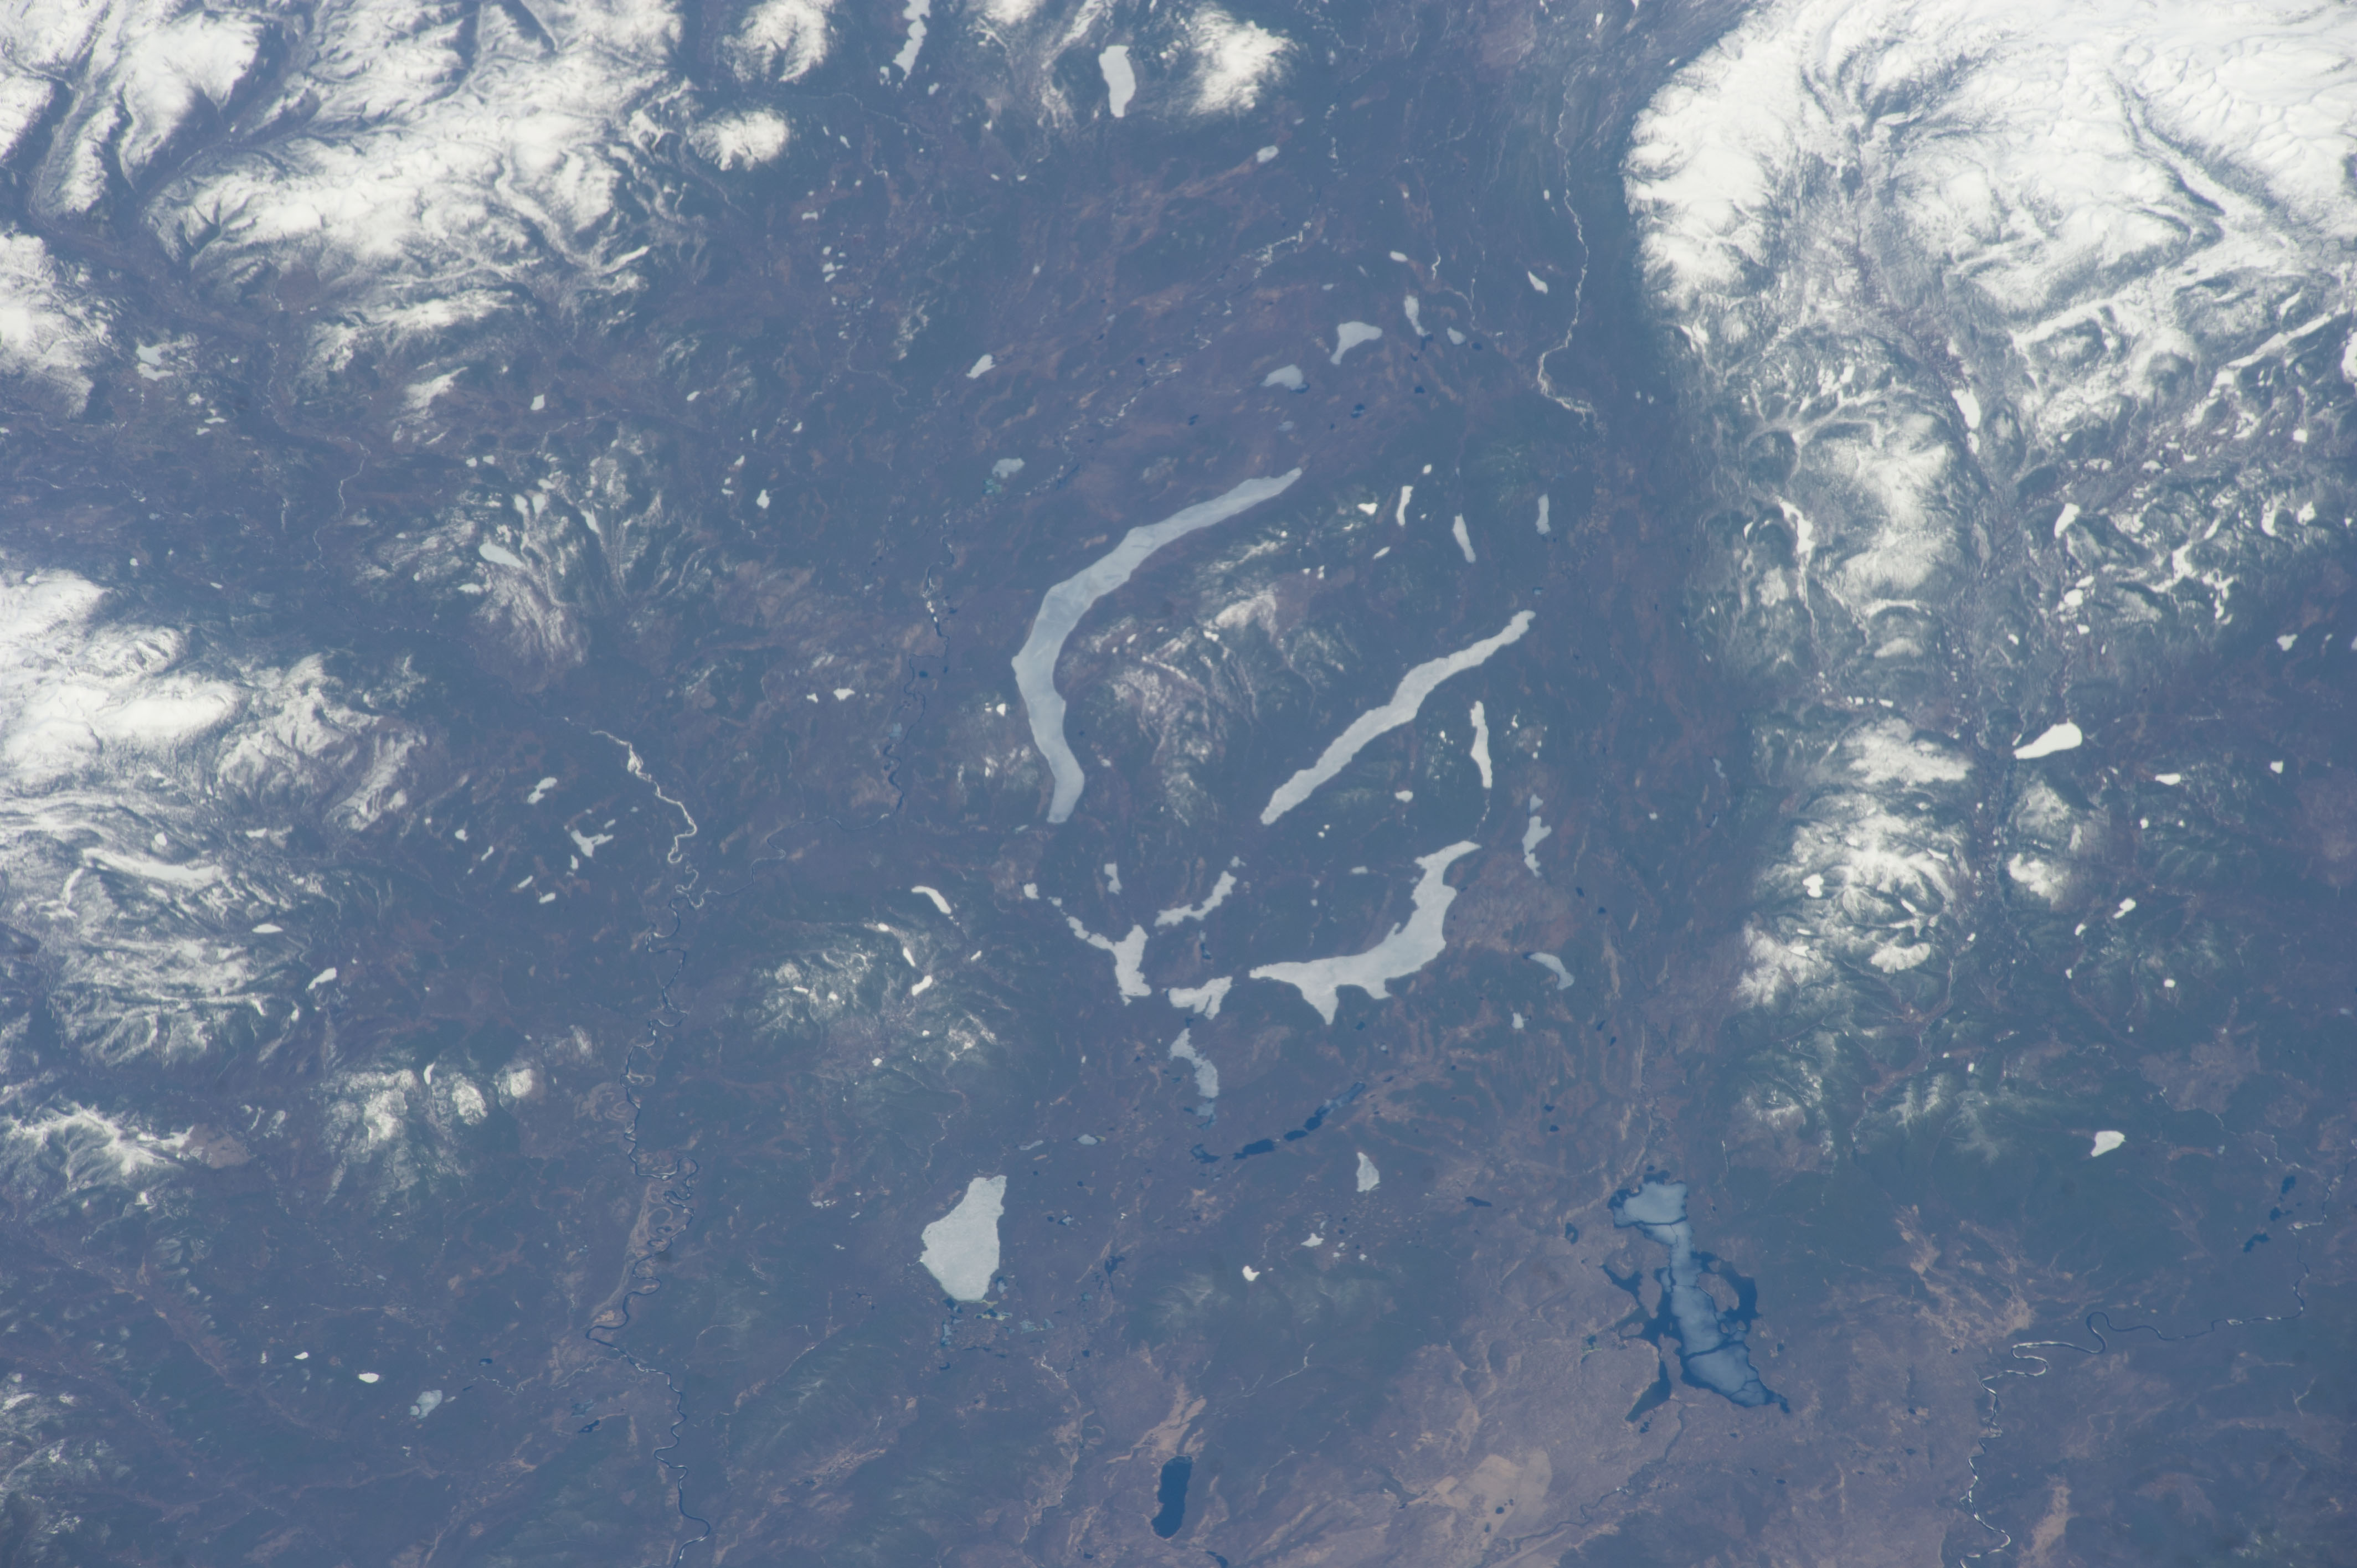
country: RUSSIAN_FEDERATION
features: EASTERN SAYAN MOUNTAINS, AZAS LAKE, NOYAN-KHOL' LAKE, KADYSH LAKE, MANY-KHOL' LAKE, UUSHNE-KHOL' LAKE, AZAS NATURE RESERVE
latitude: 52.7
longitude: 96.9
